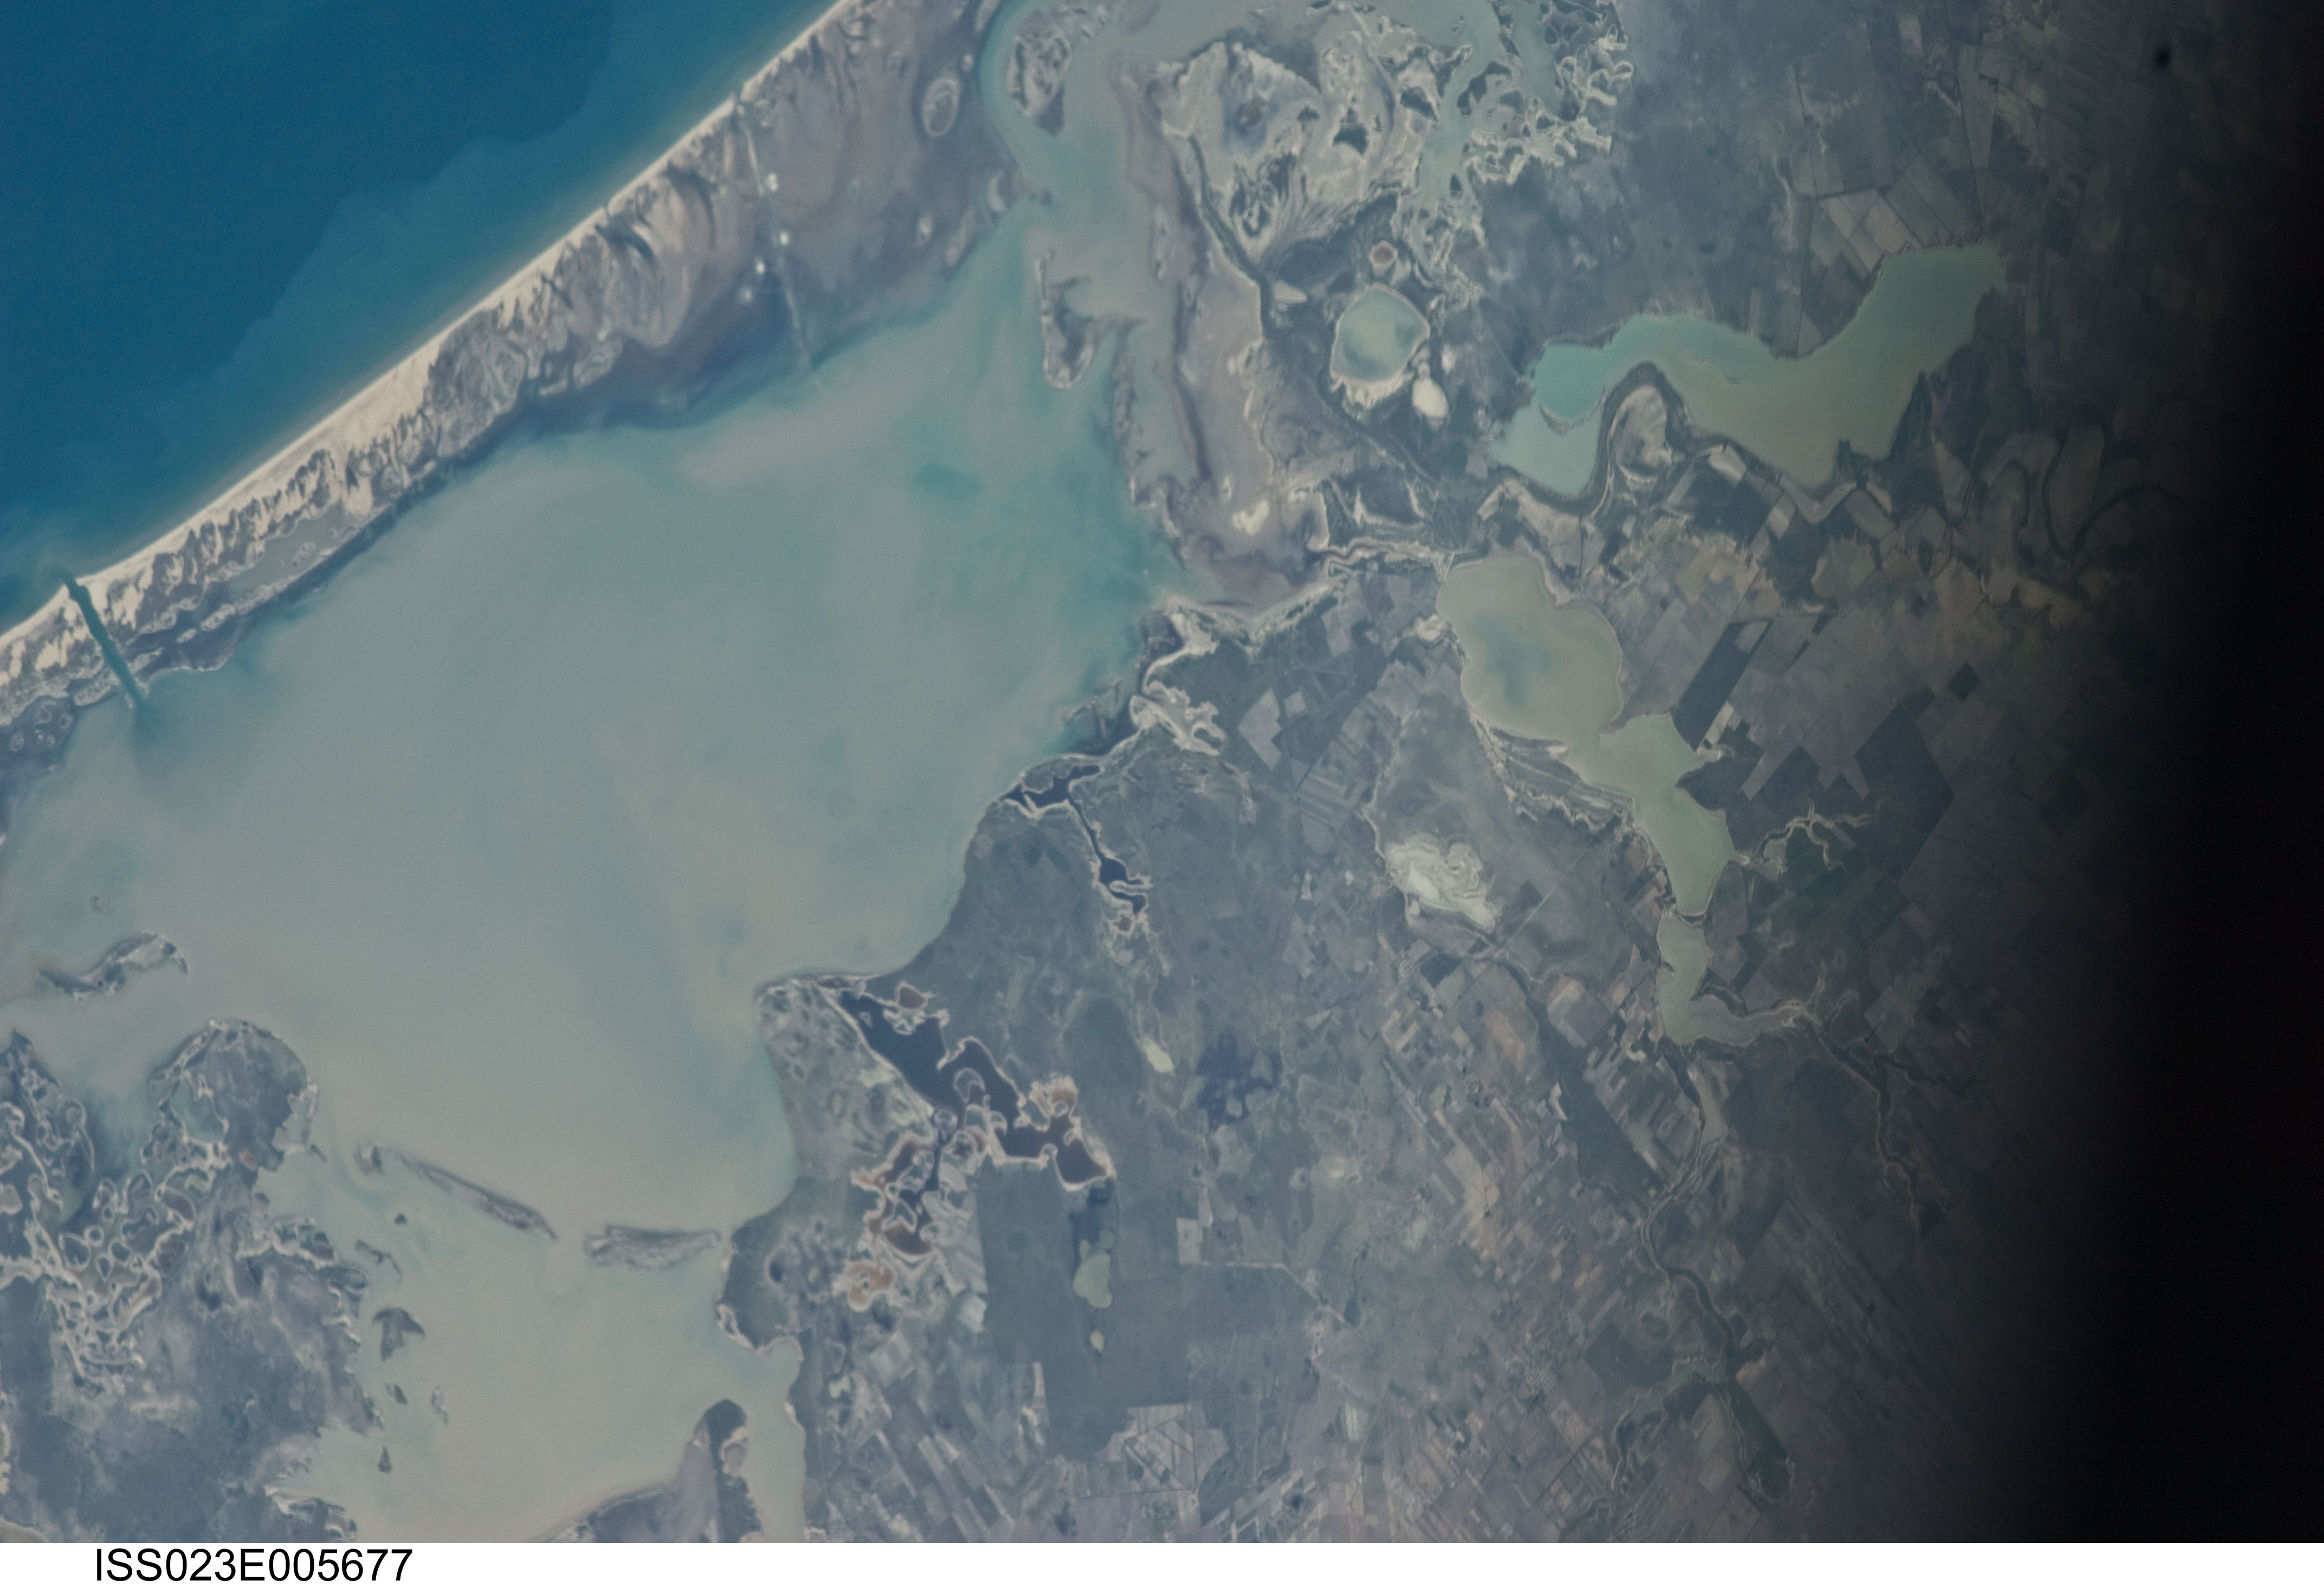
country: MEXICO
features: LAGUNA MADRE, BEACH, DUNES, WETLANDS
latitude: 25.1
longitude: -97.8
